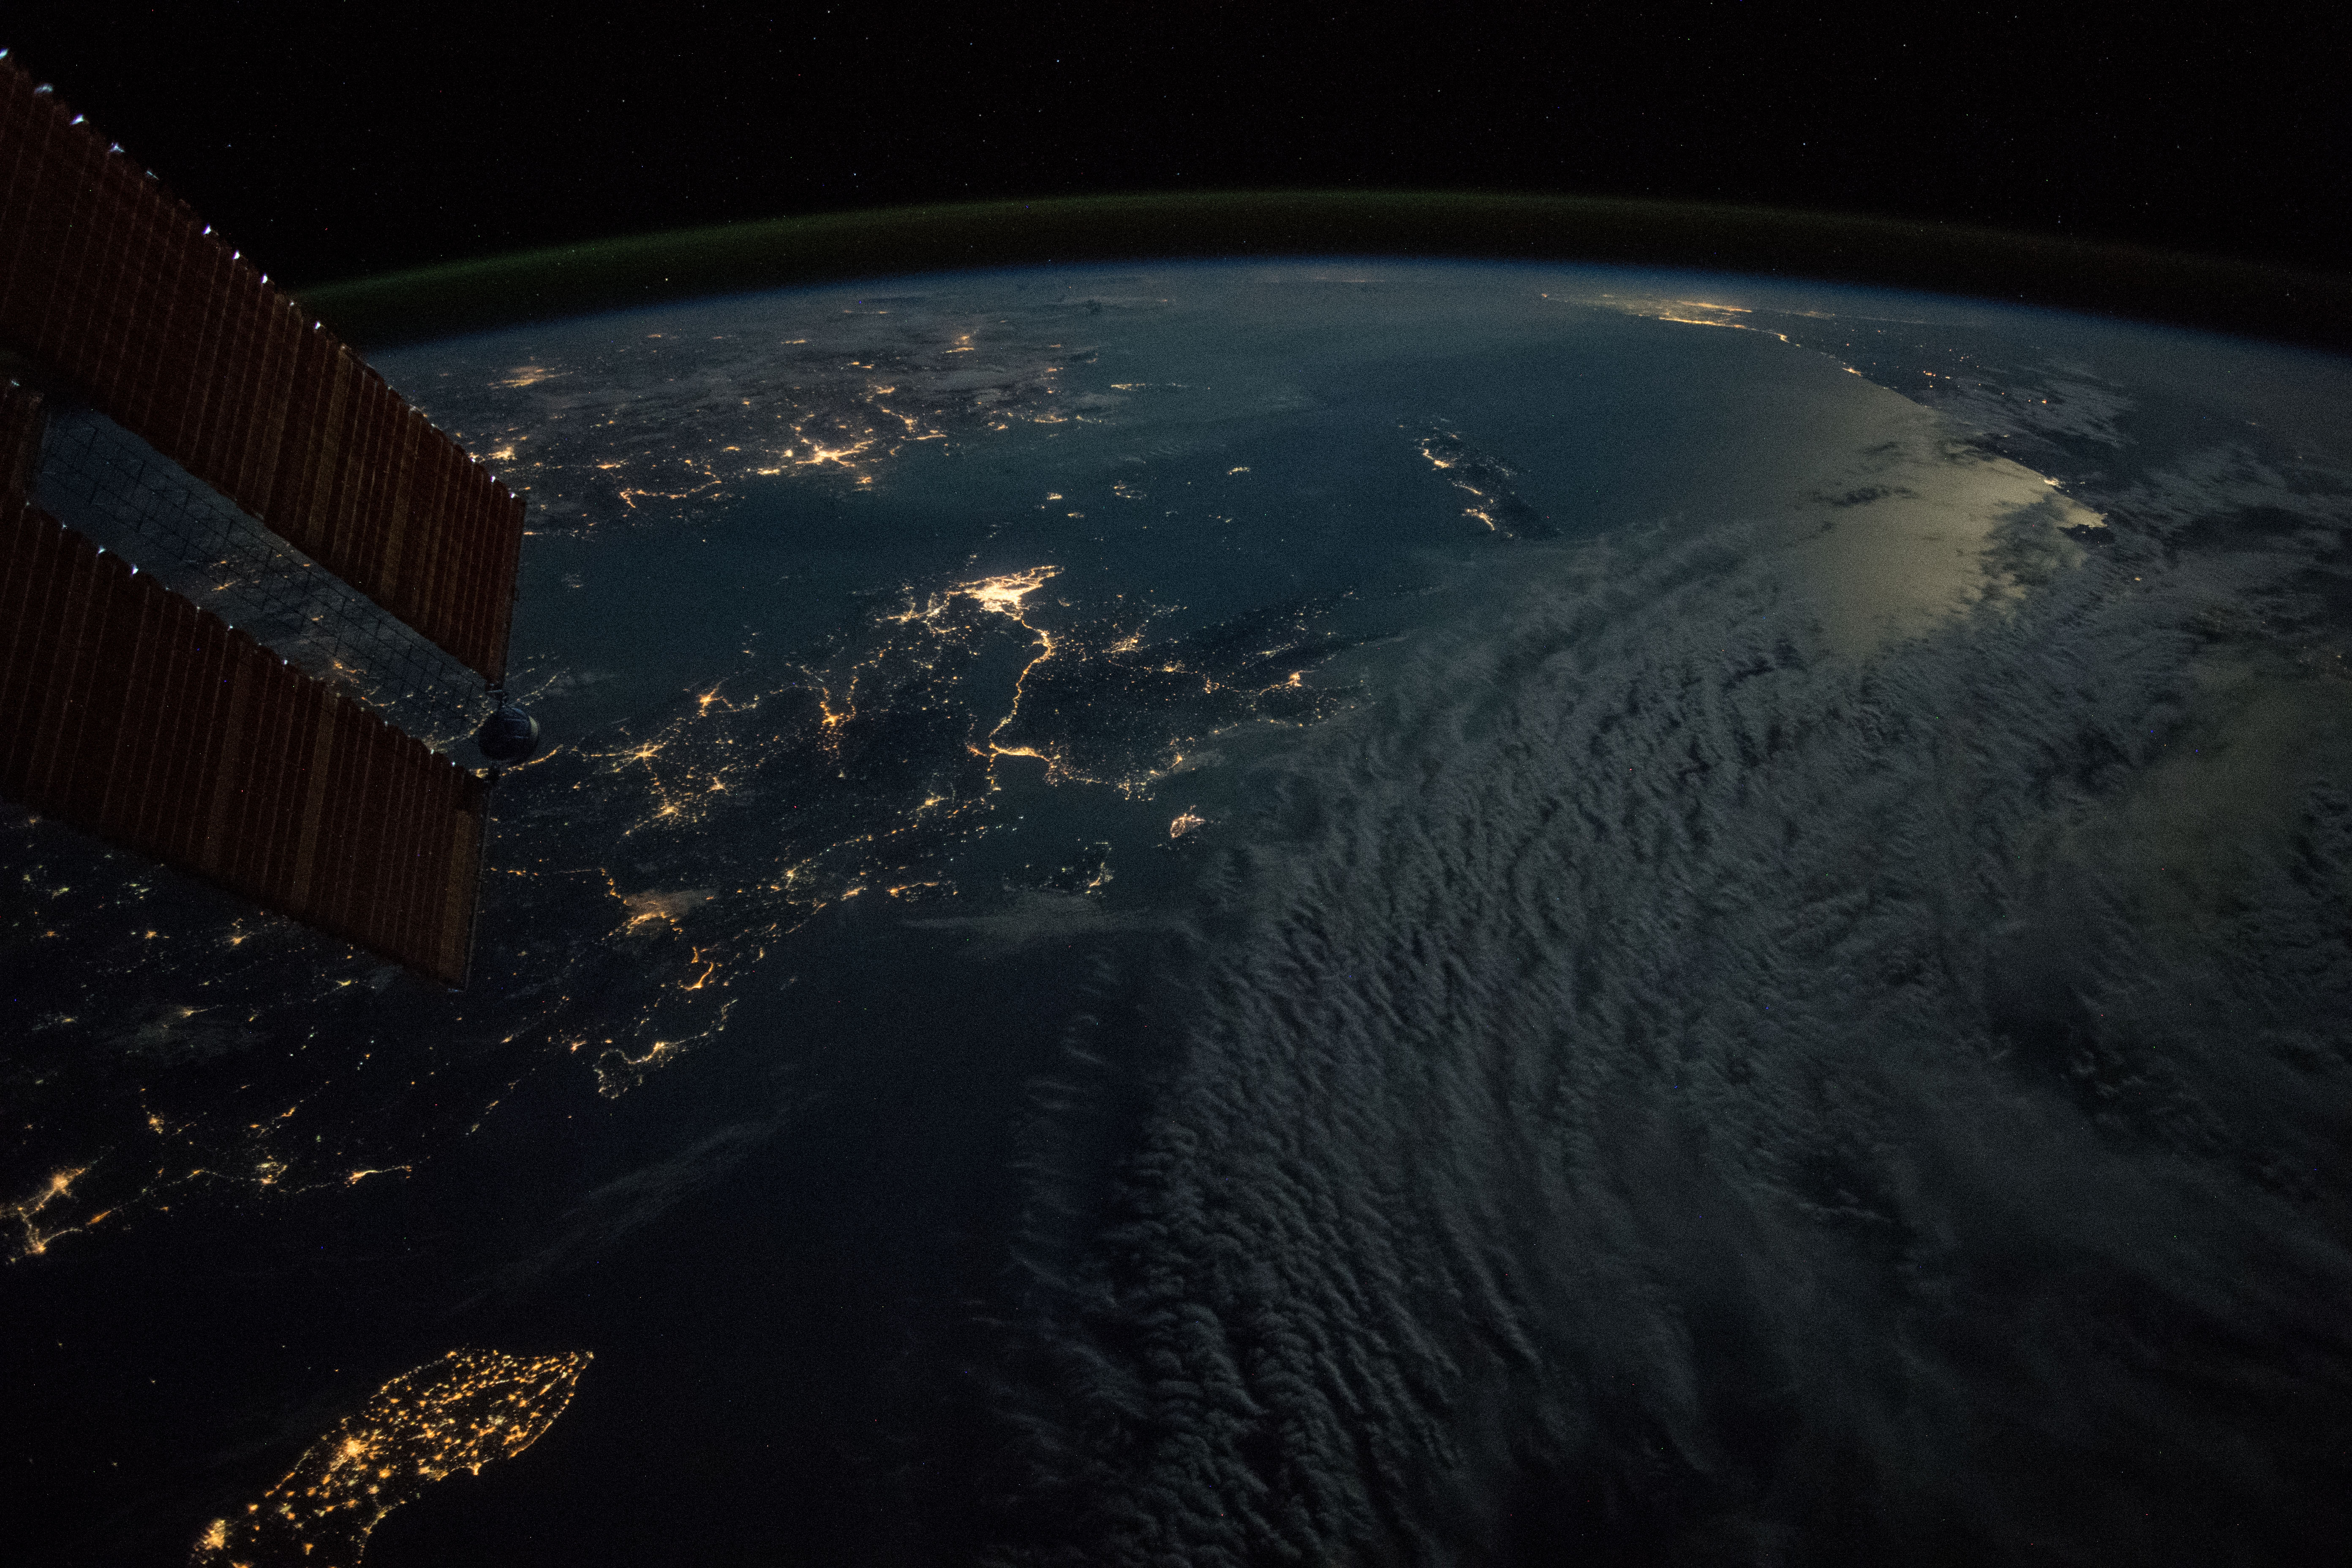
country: GREECE
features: ZAKINTHOS CITY, IONIAN SEA, IONIAN ISLANDS, POTRI ISLAND, KYPARISSIA CITY, KALAMATA CITY, ATHENS CITY
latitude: 37.5
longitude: 21.3
